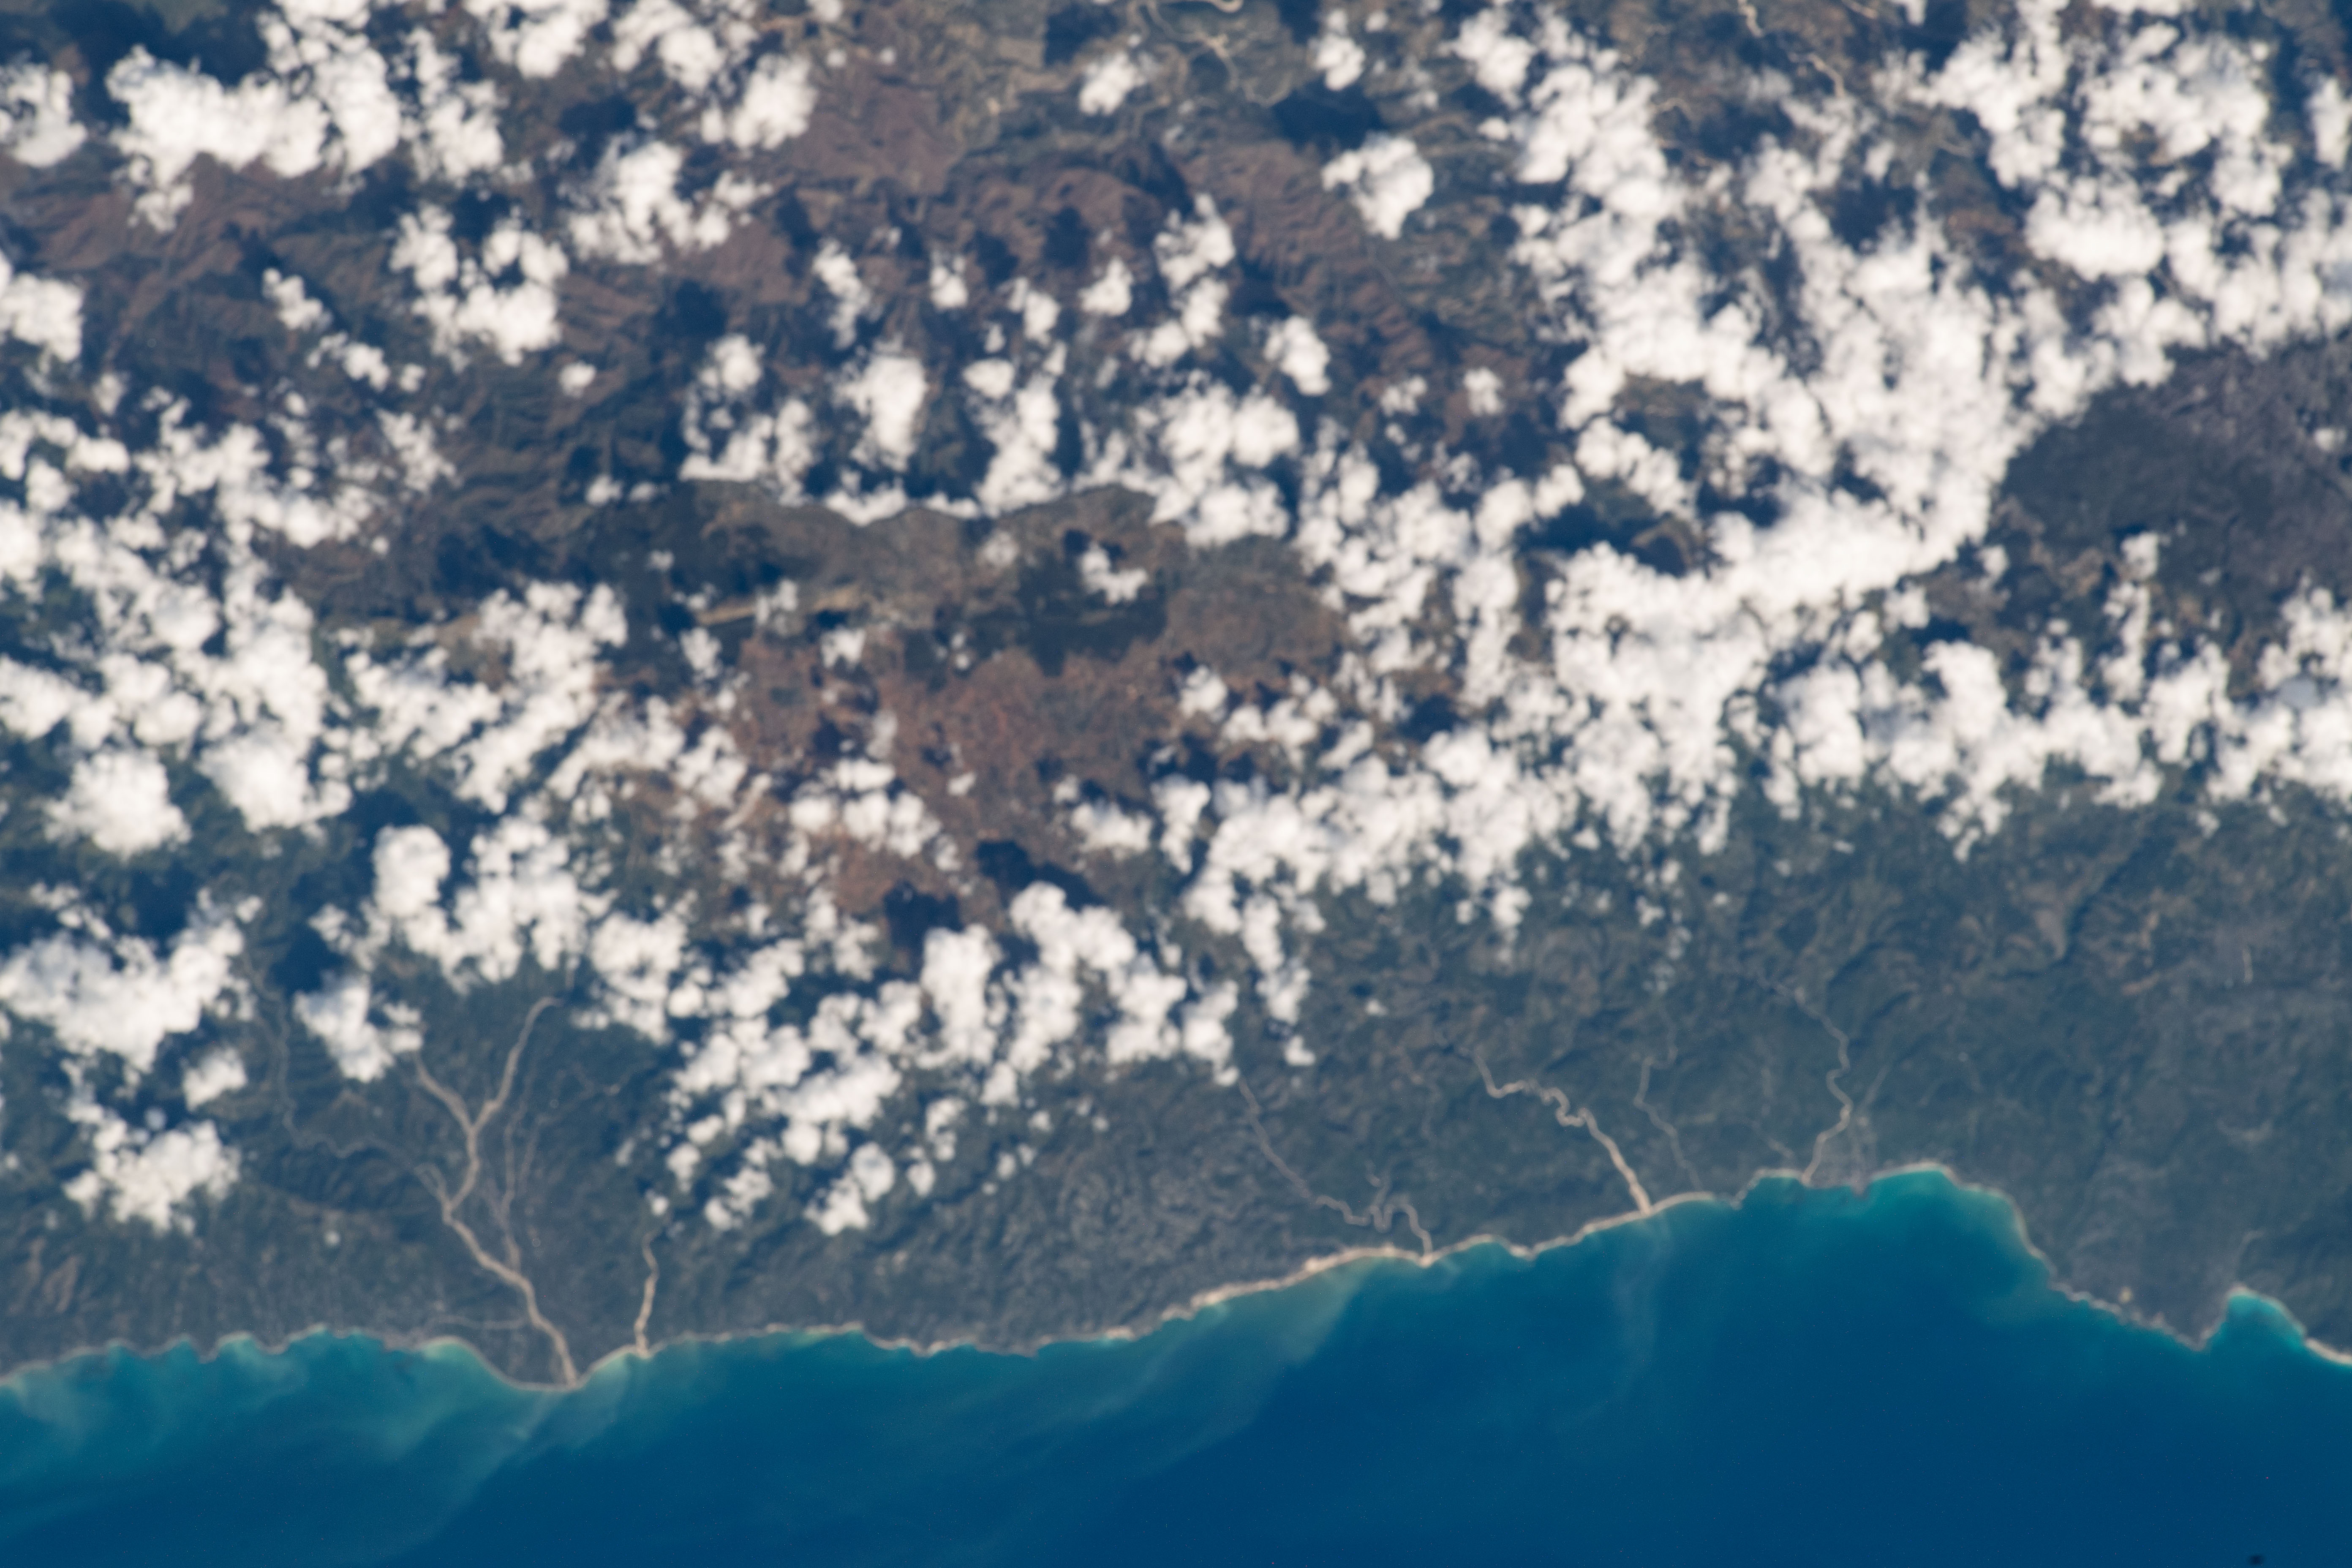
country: HAITI
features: PERADO, NAN MALGRE, BELLE ANSE, RAVINE LOQUETTE
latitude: 18.3
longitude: -72.2
